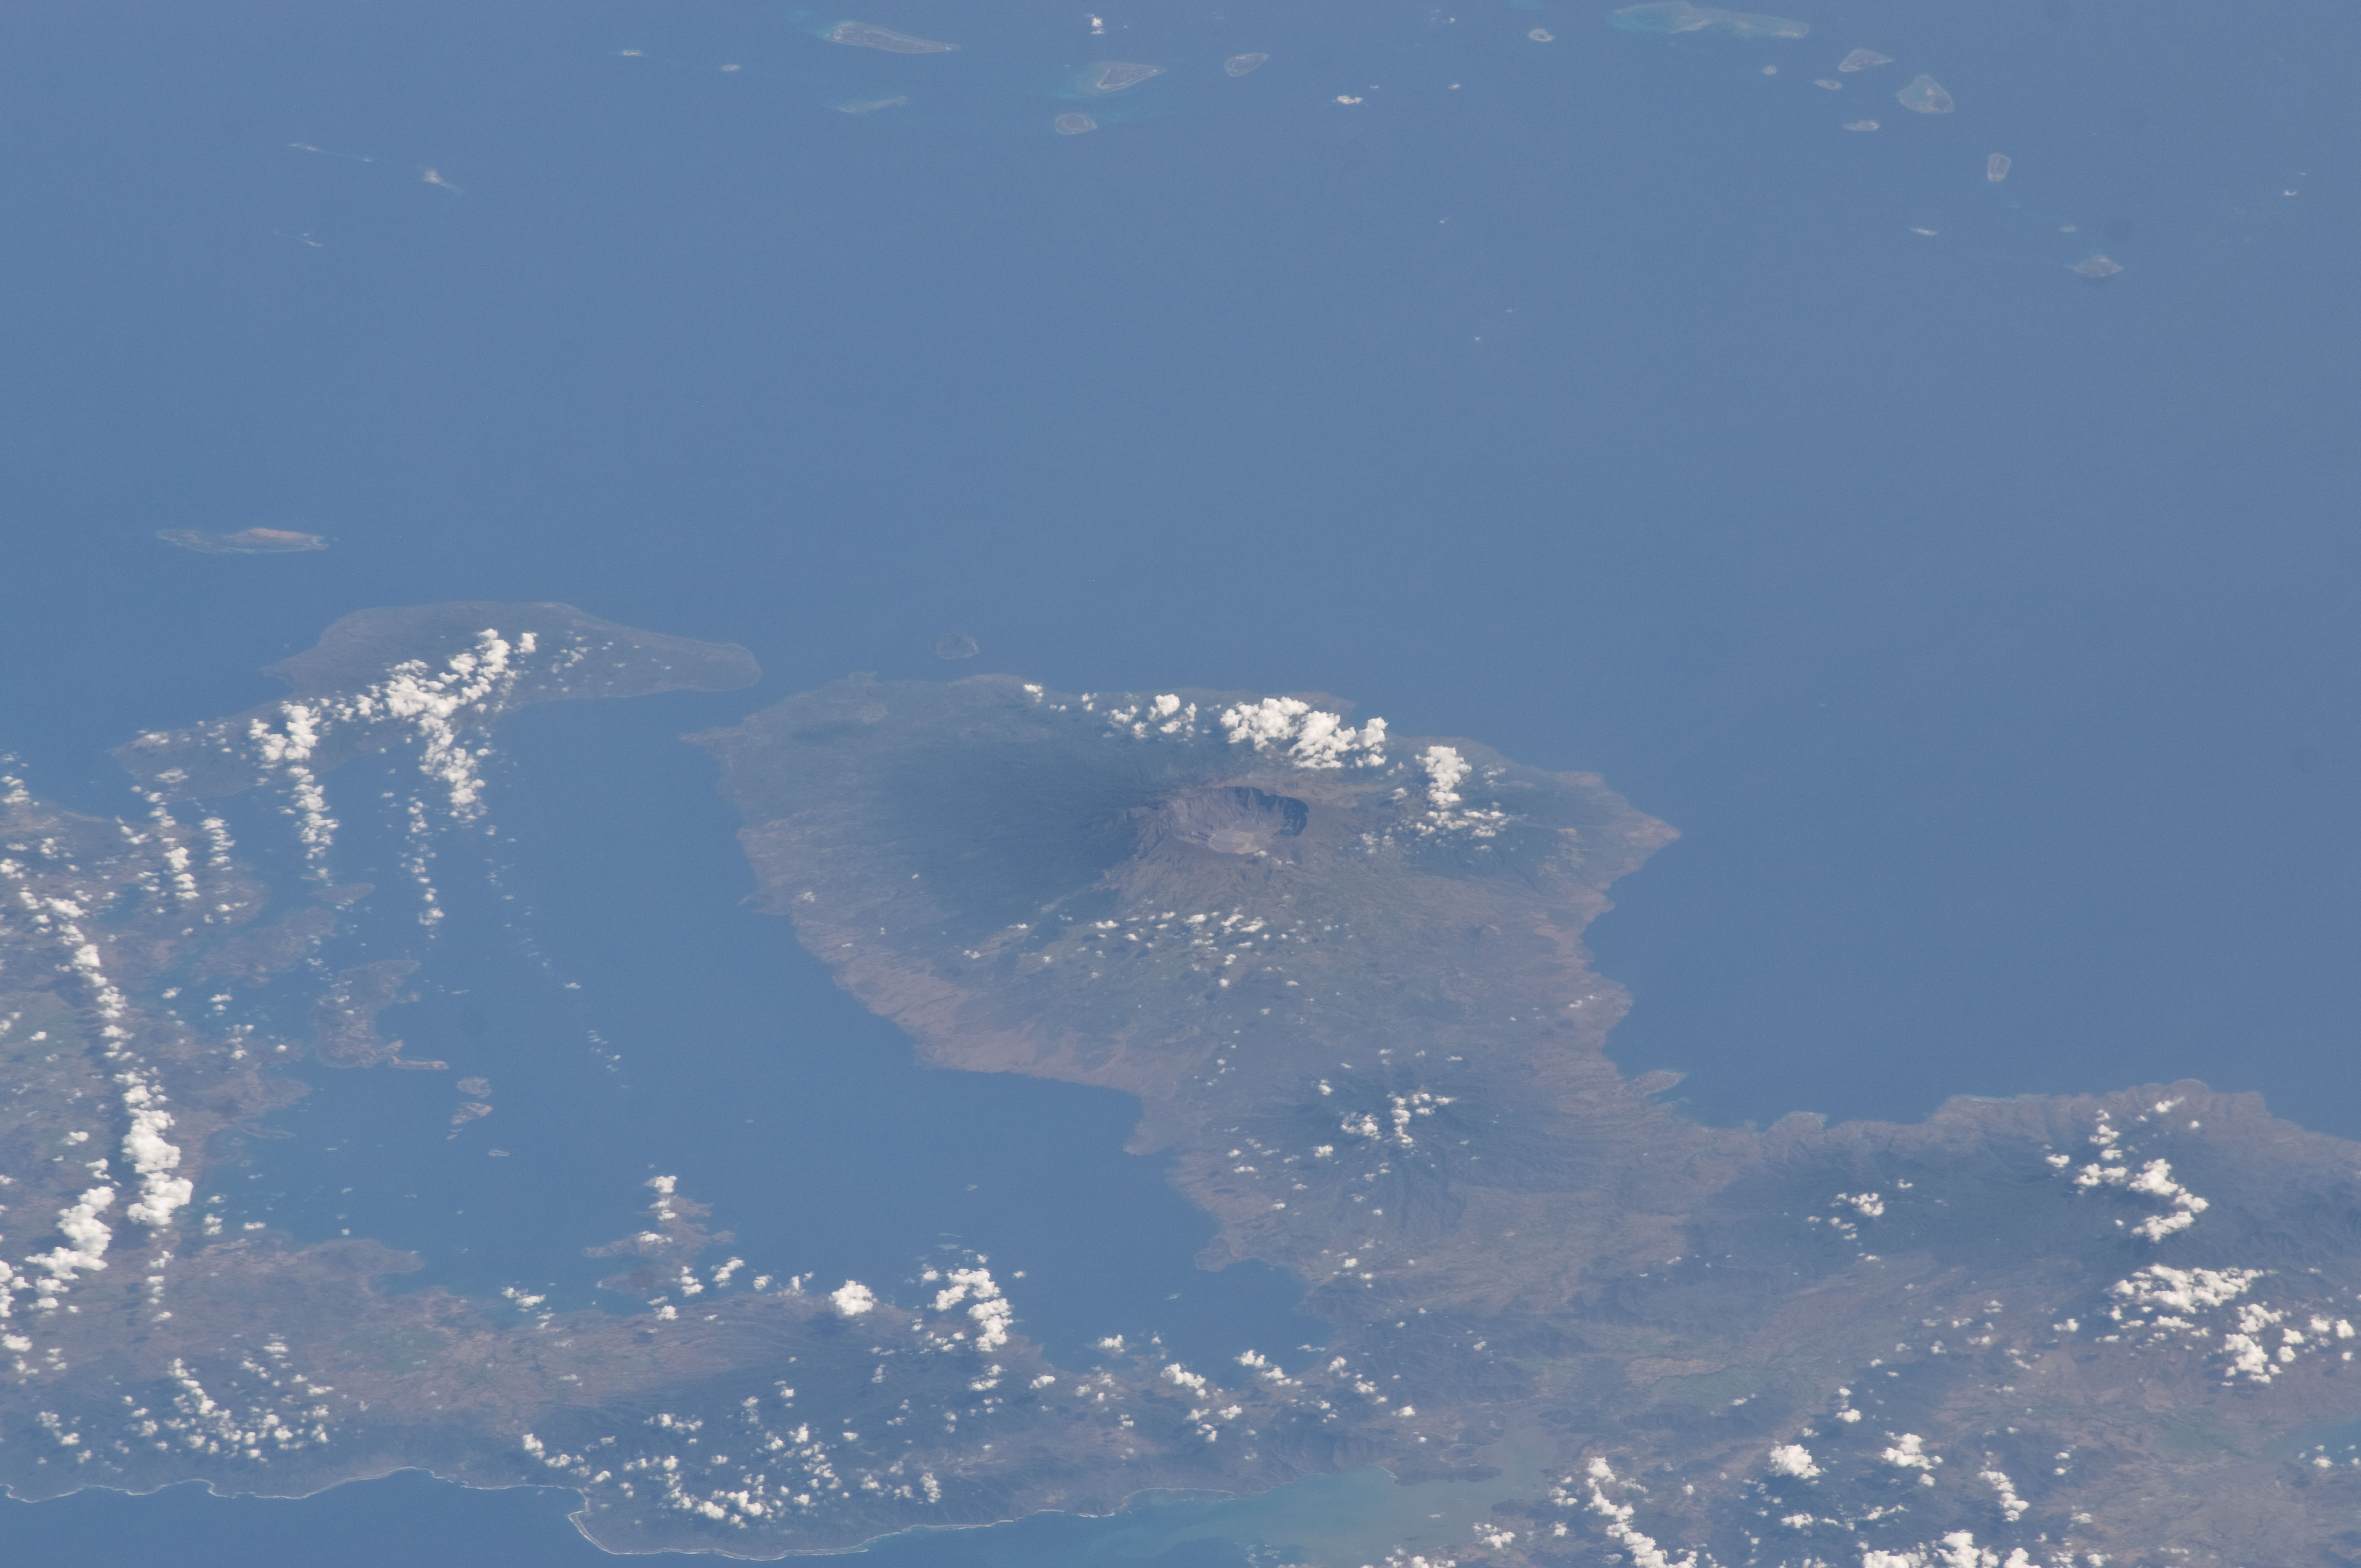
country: INDONESIA
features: LESSER SUNDA I., SUMBAWA, MT. TAMBORA, INDIAN O.
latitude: -8.3
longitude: 118.0
